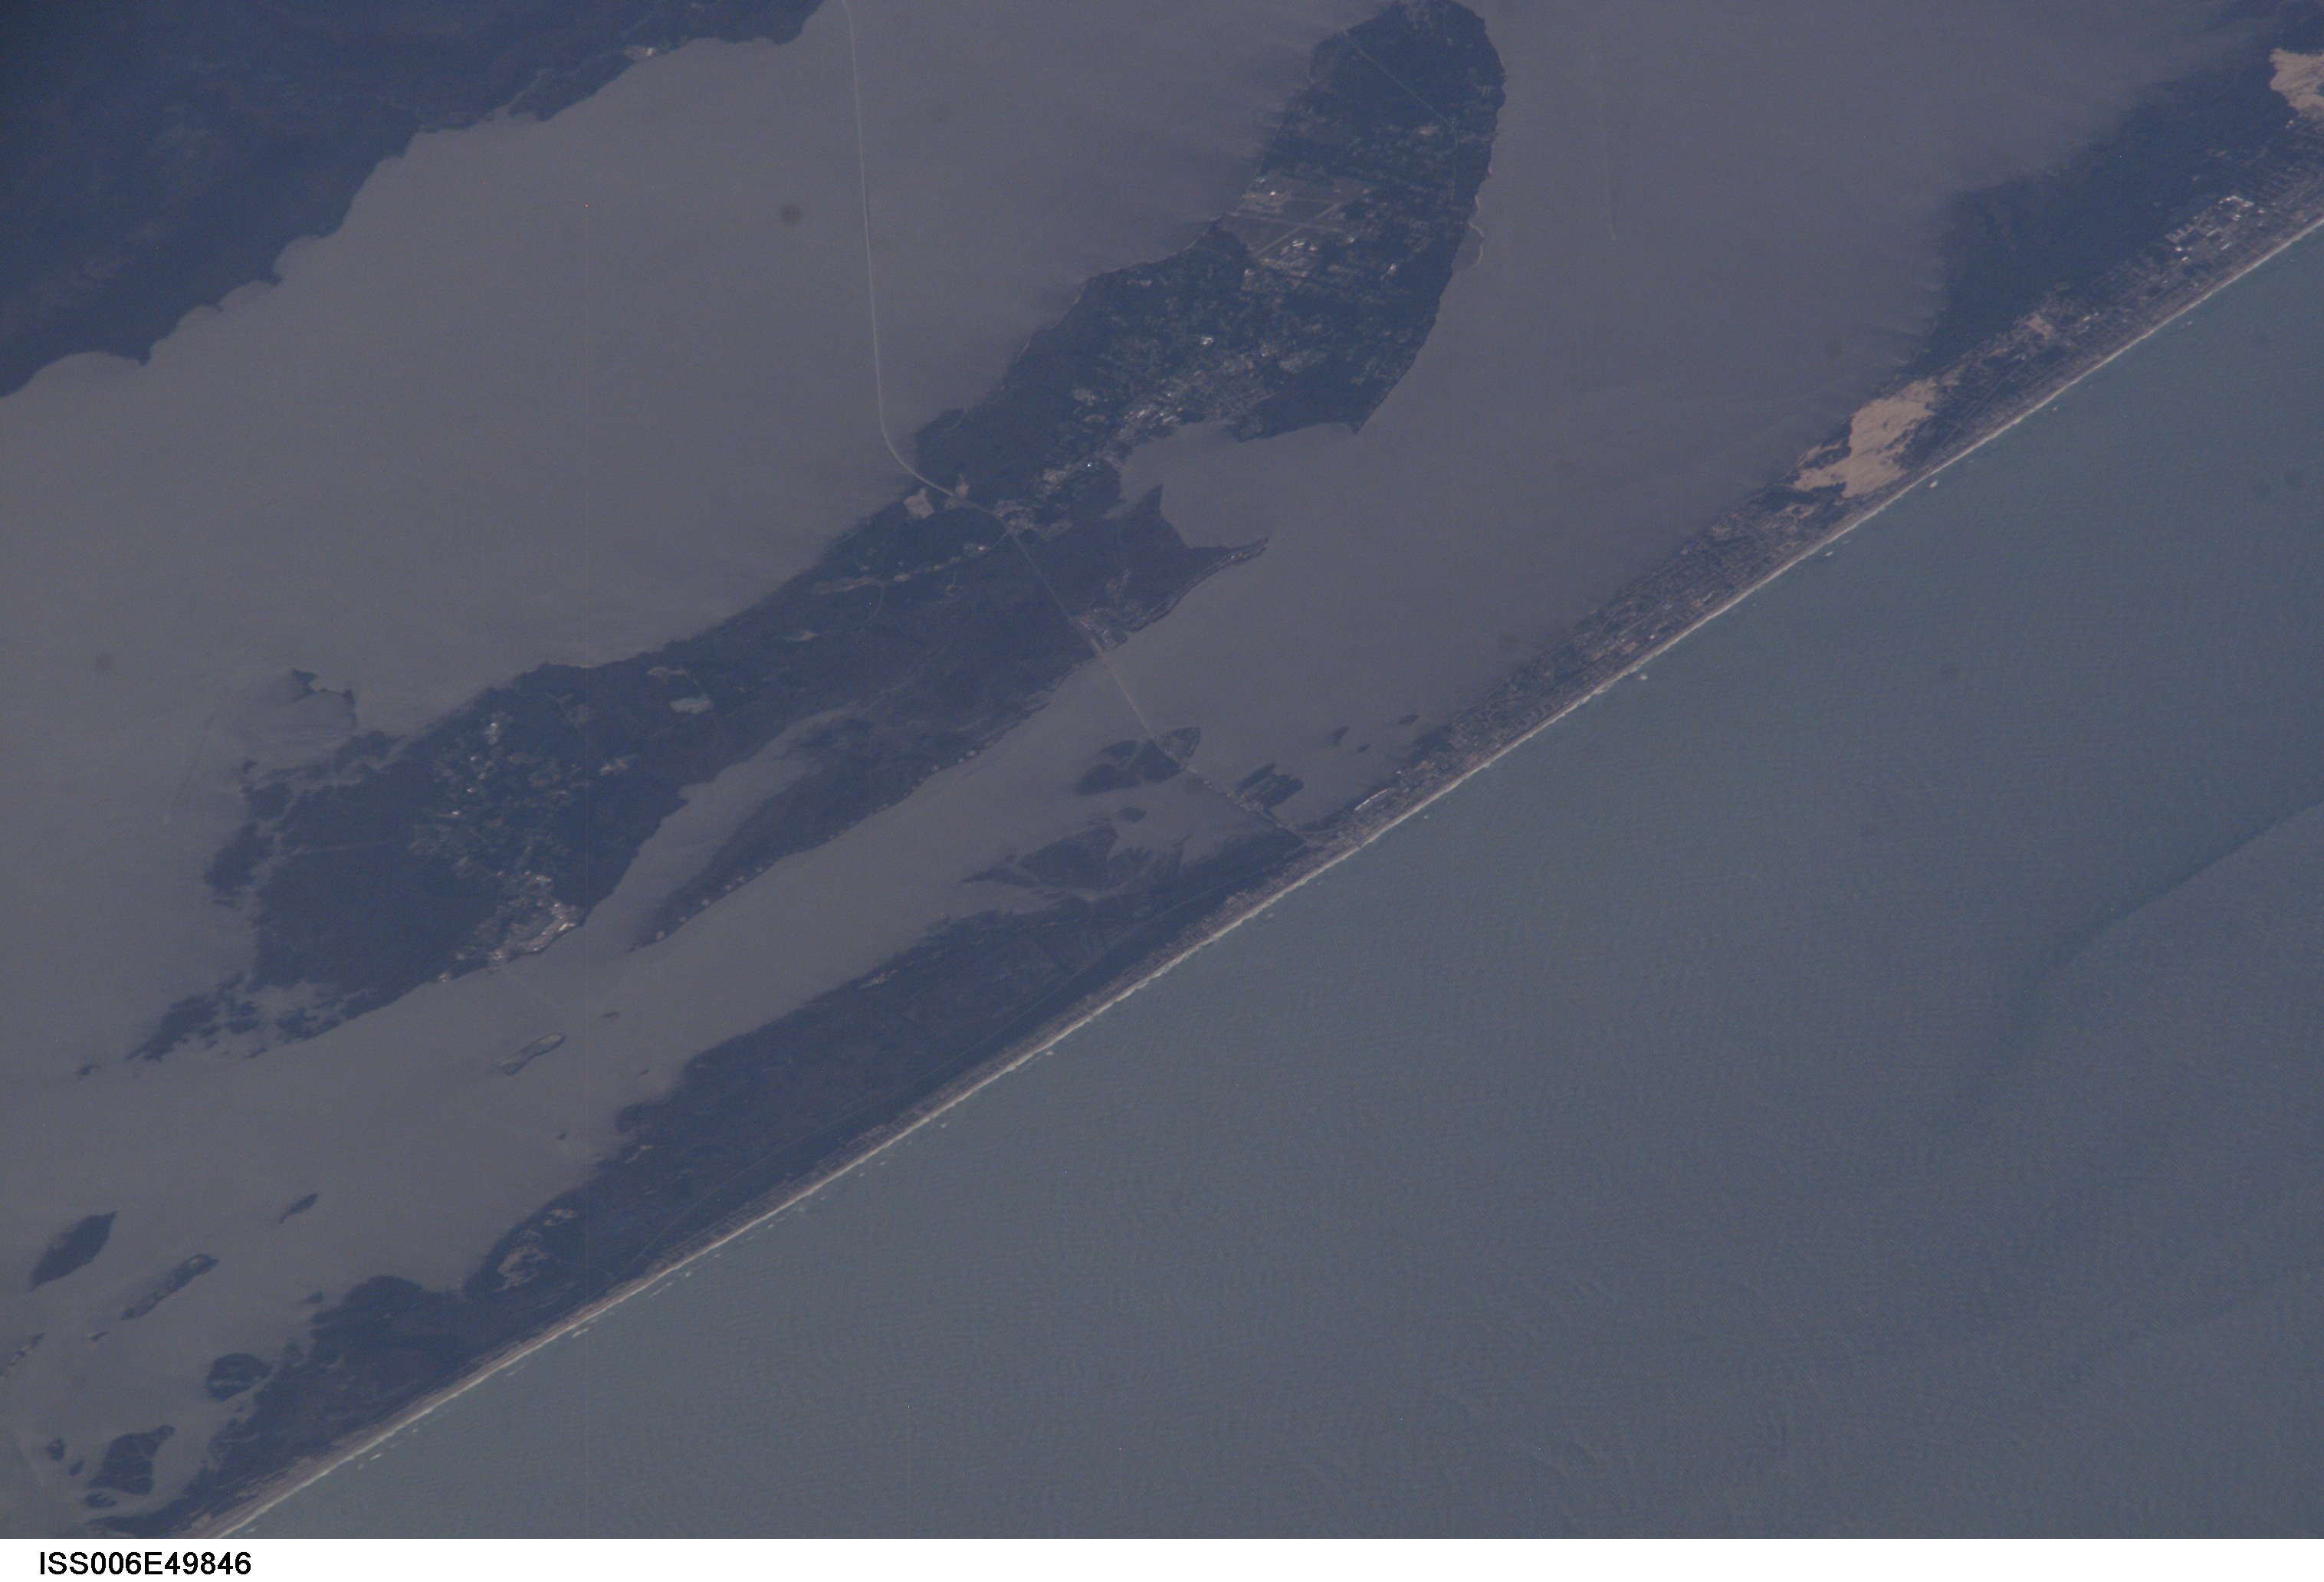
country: USA-NORTH CAROLINA
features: ROANOKE ISLAND
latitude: 35.9
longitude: -75.6
